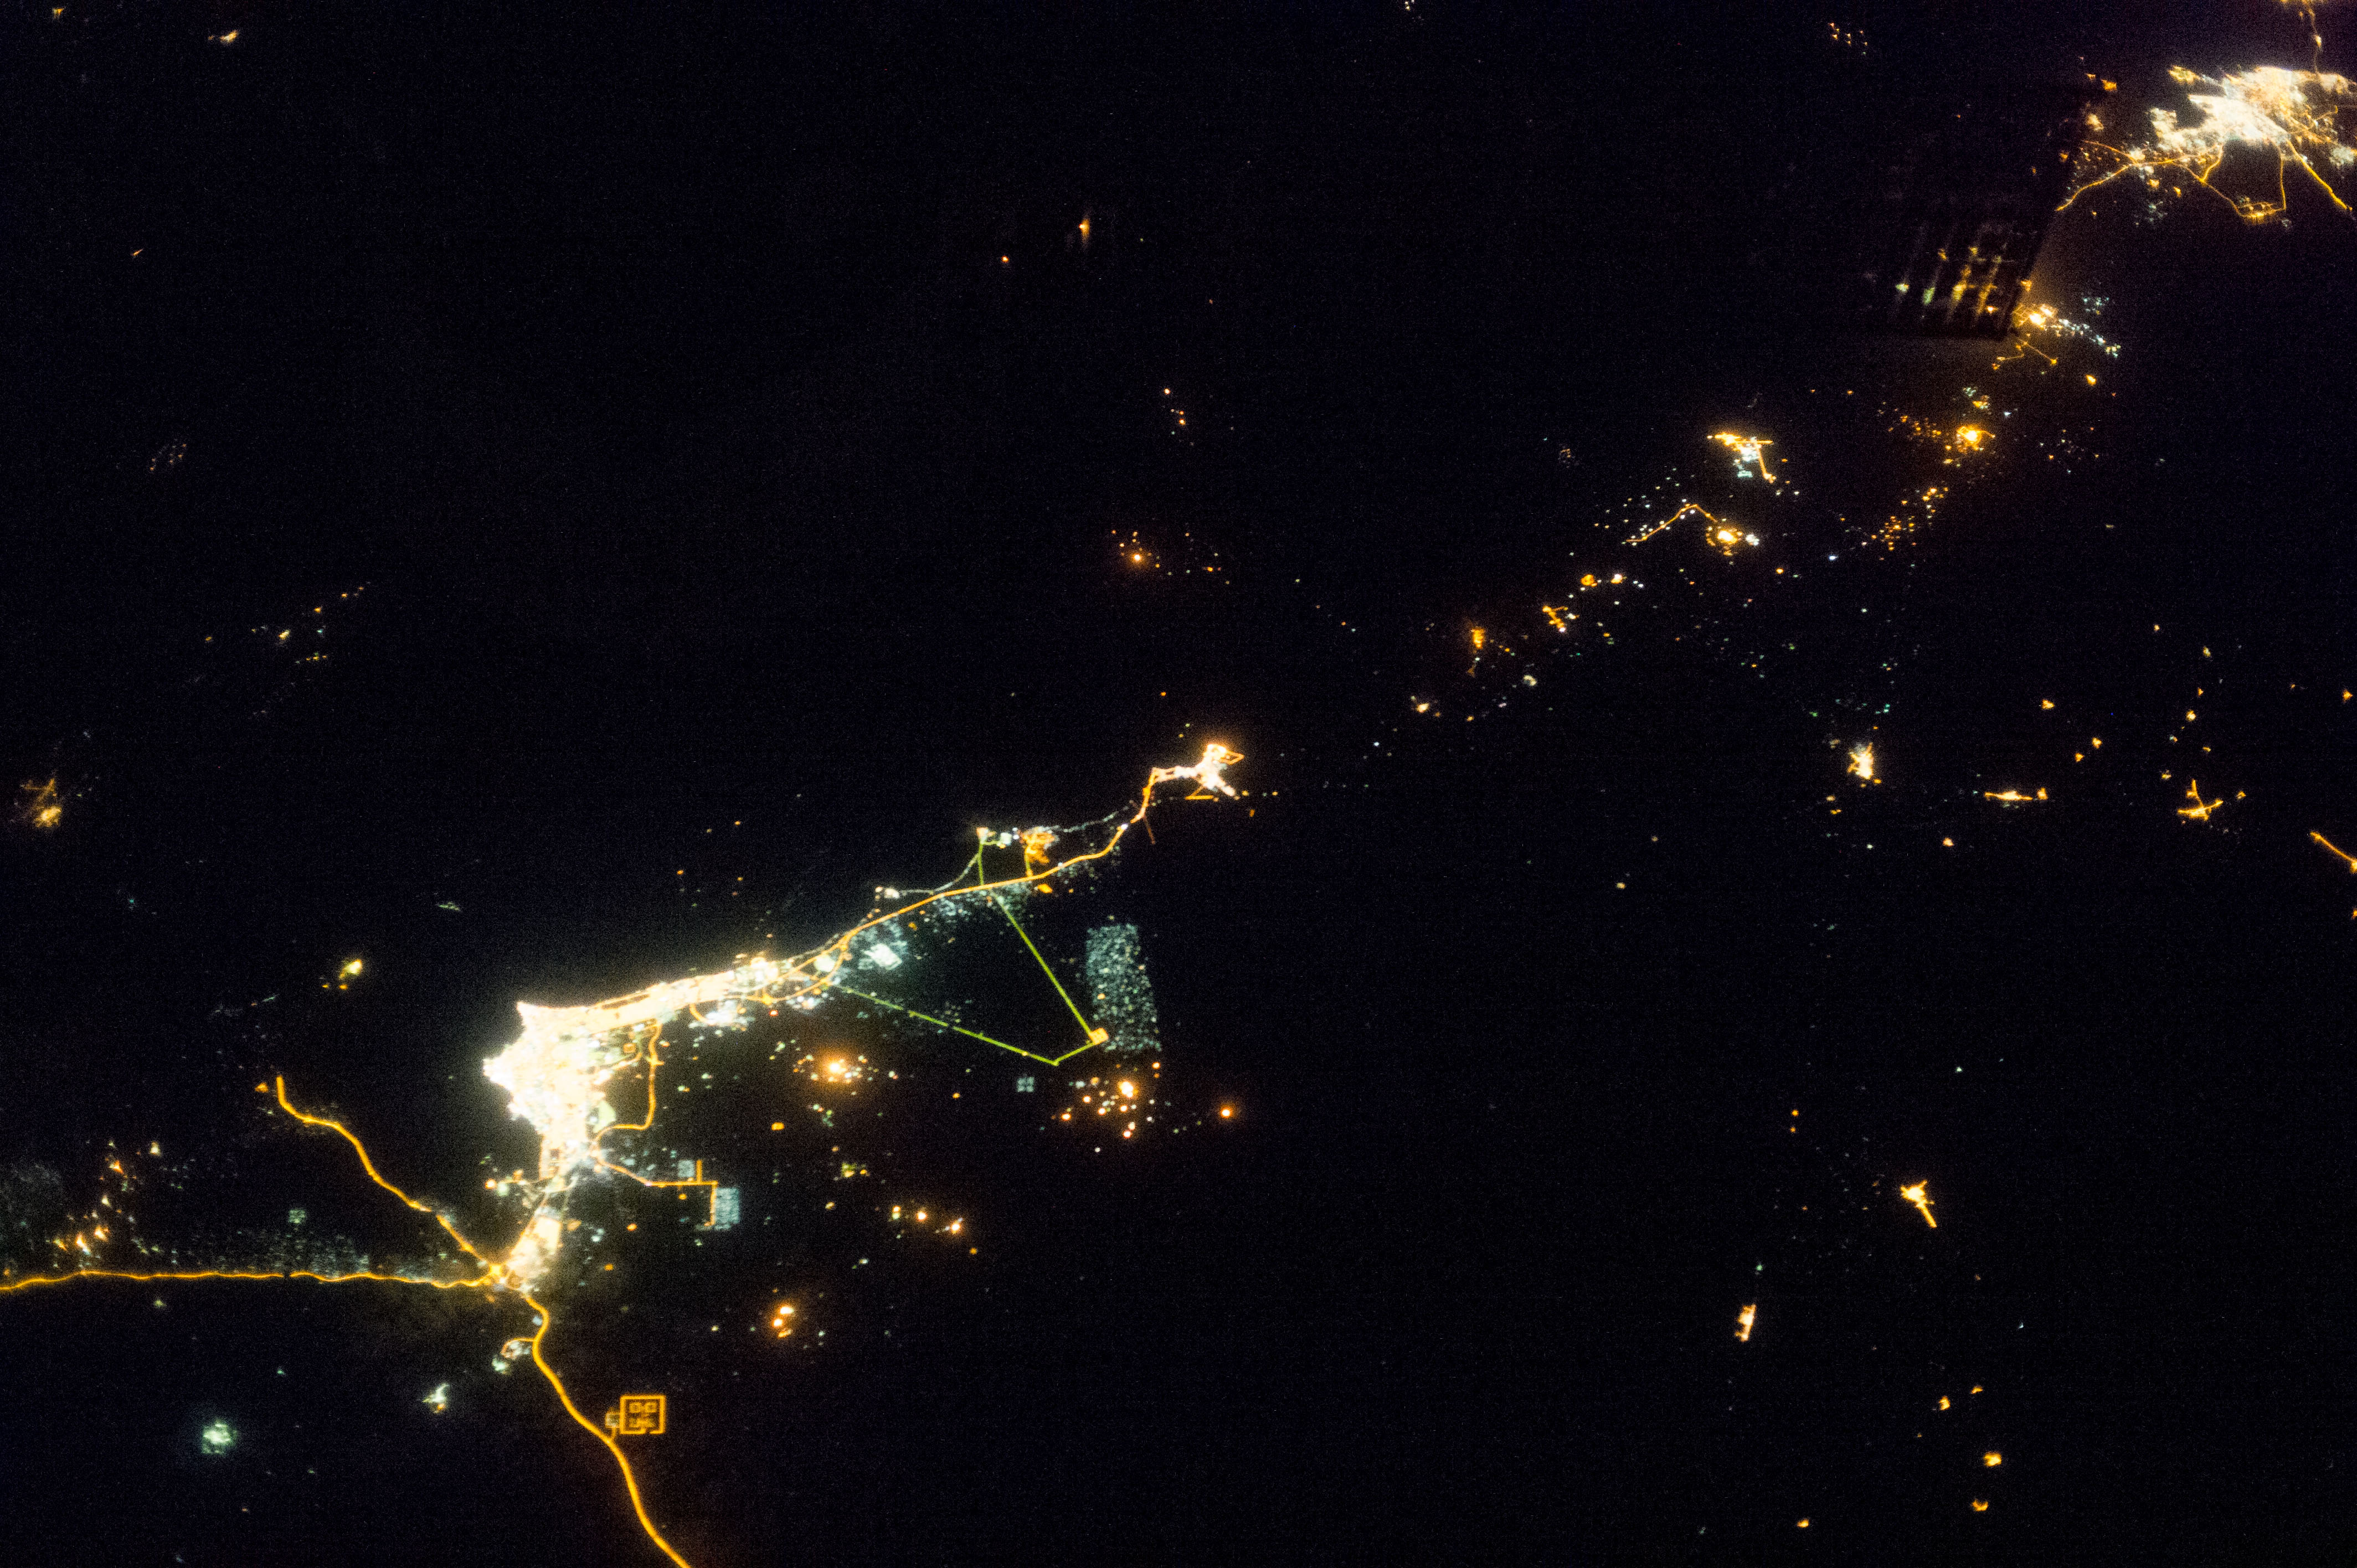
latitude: 29.3
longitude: 48.0
